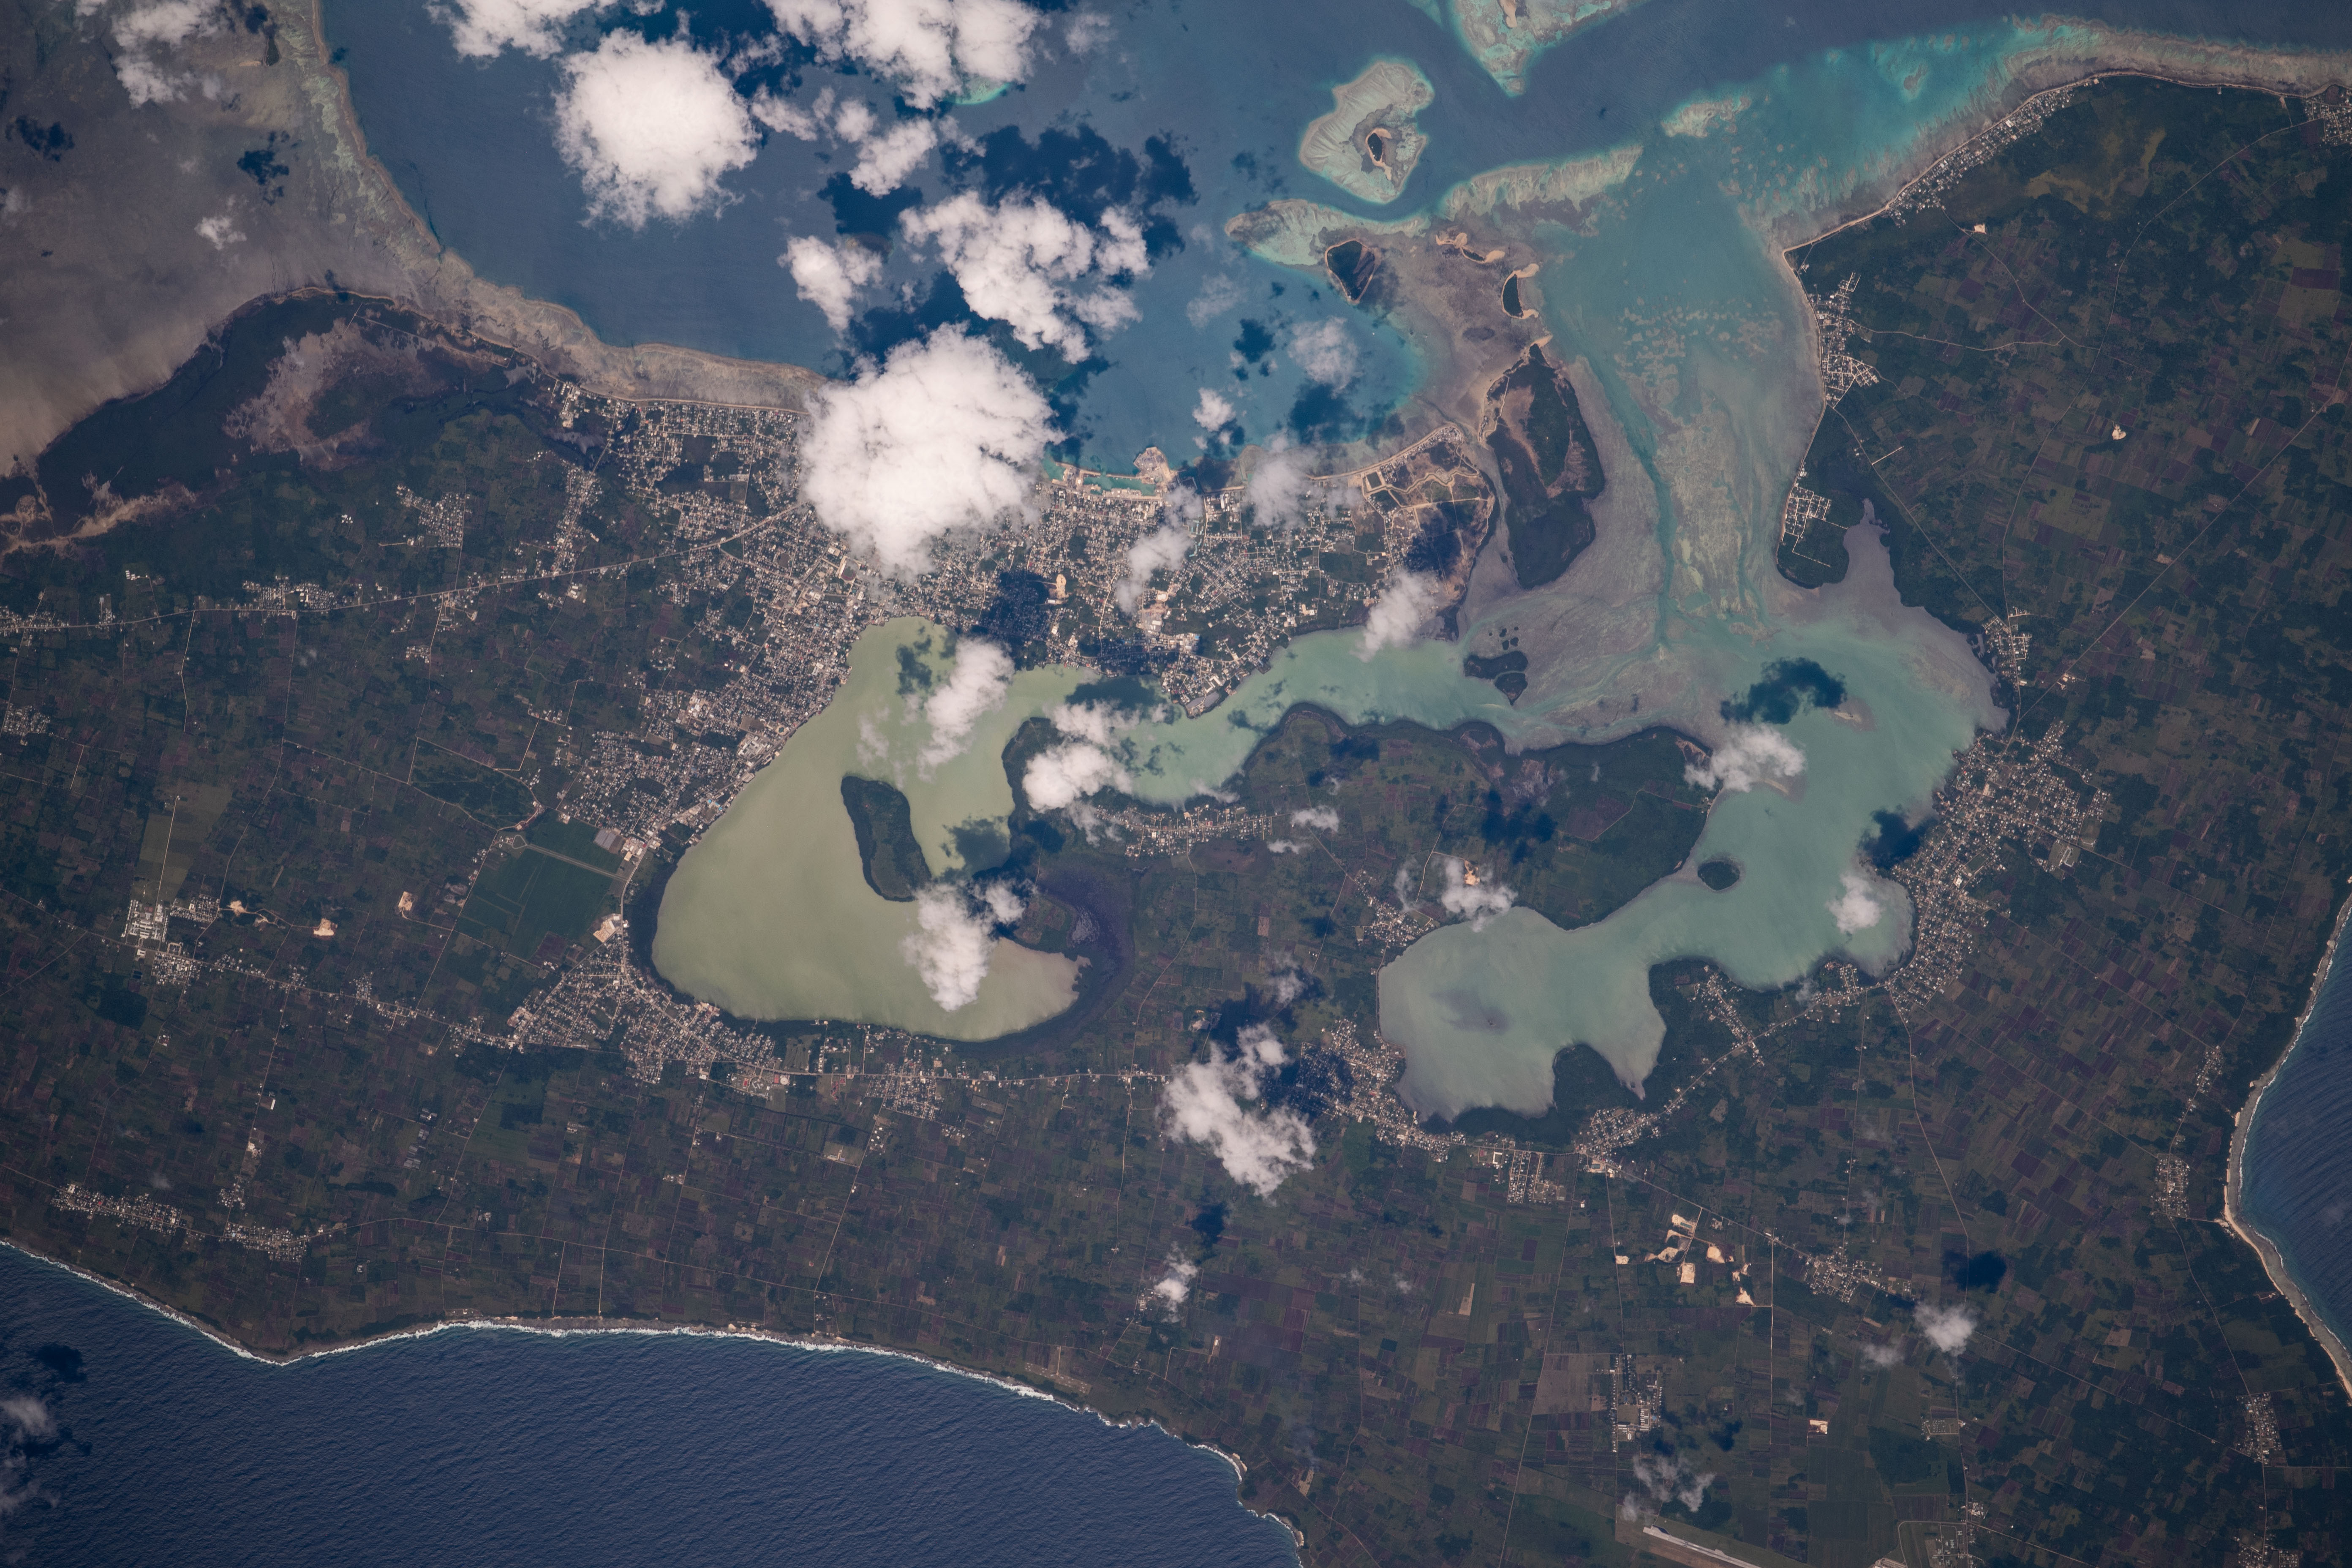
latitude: -21.2
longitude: -175.2
